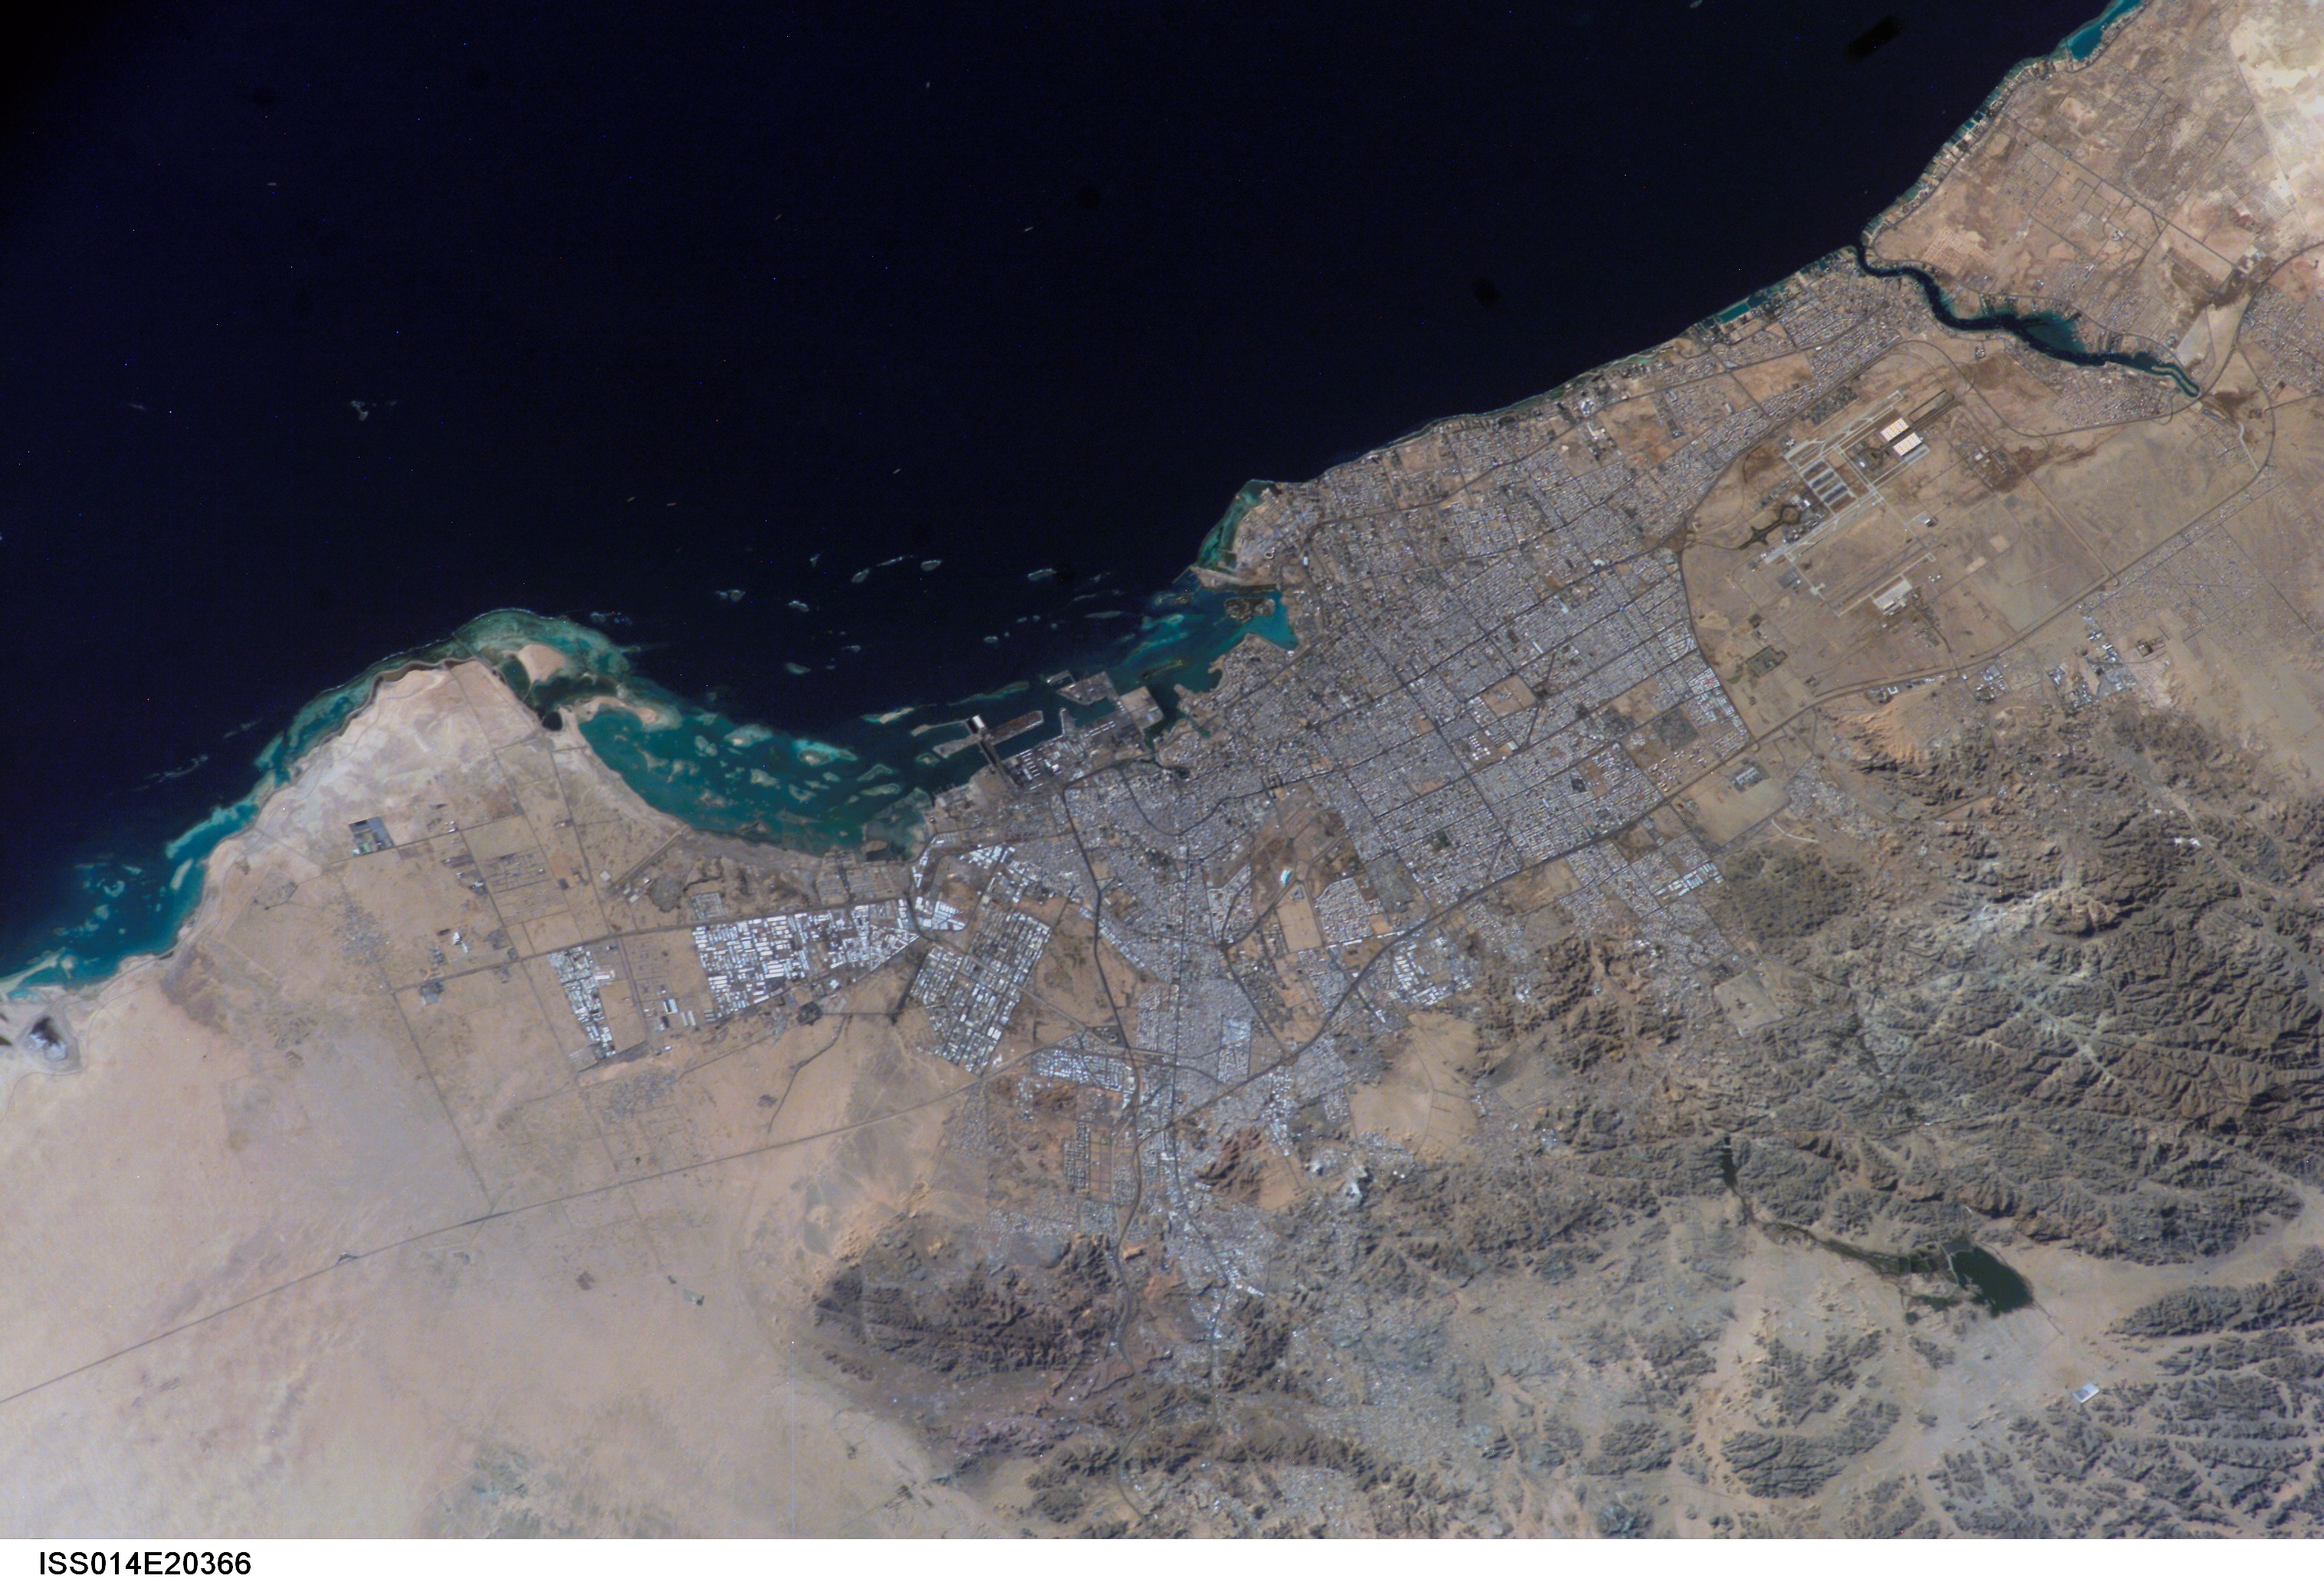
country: SAUDI ARABIA
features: JIDDAH, RED SEA COAST, REEFS
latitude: 21.5
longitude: 39.0
